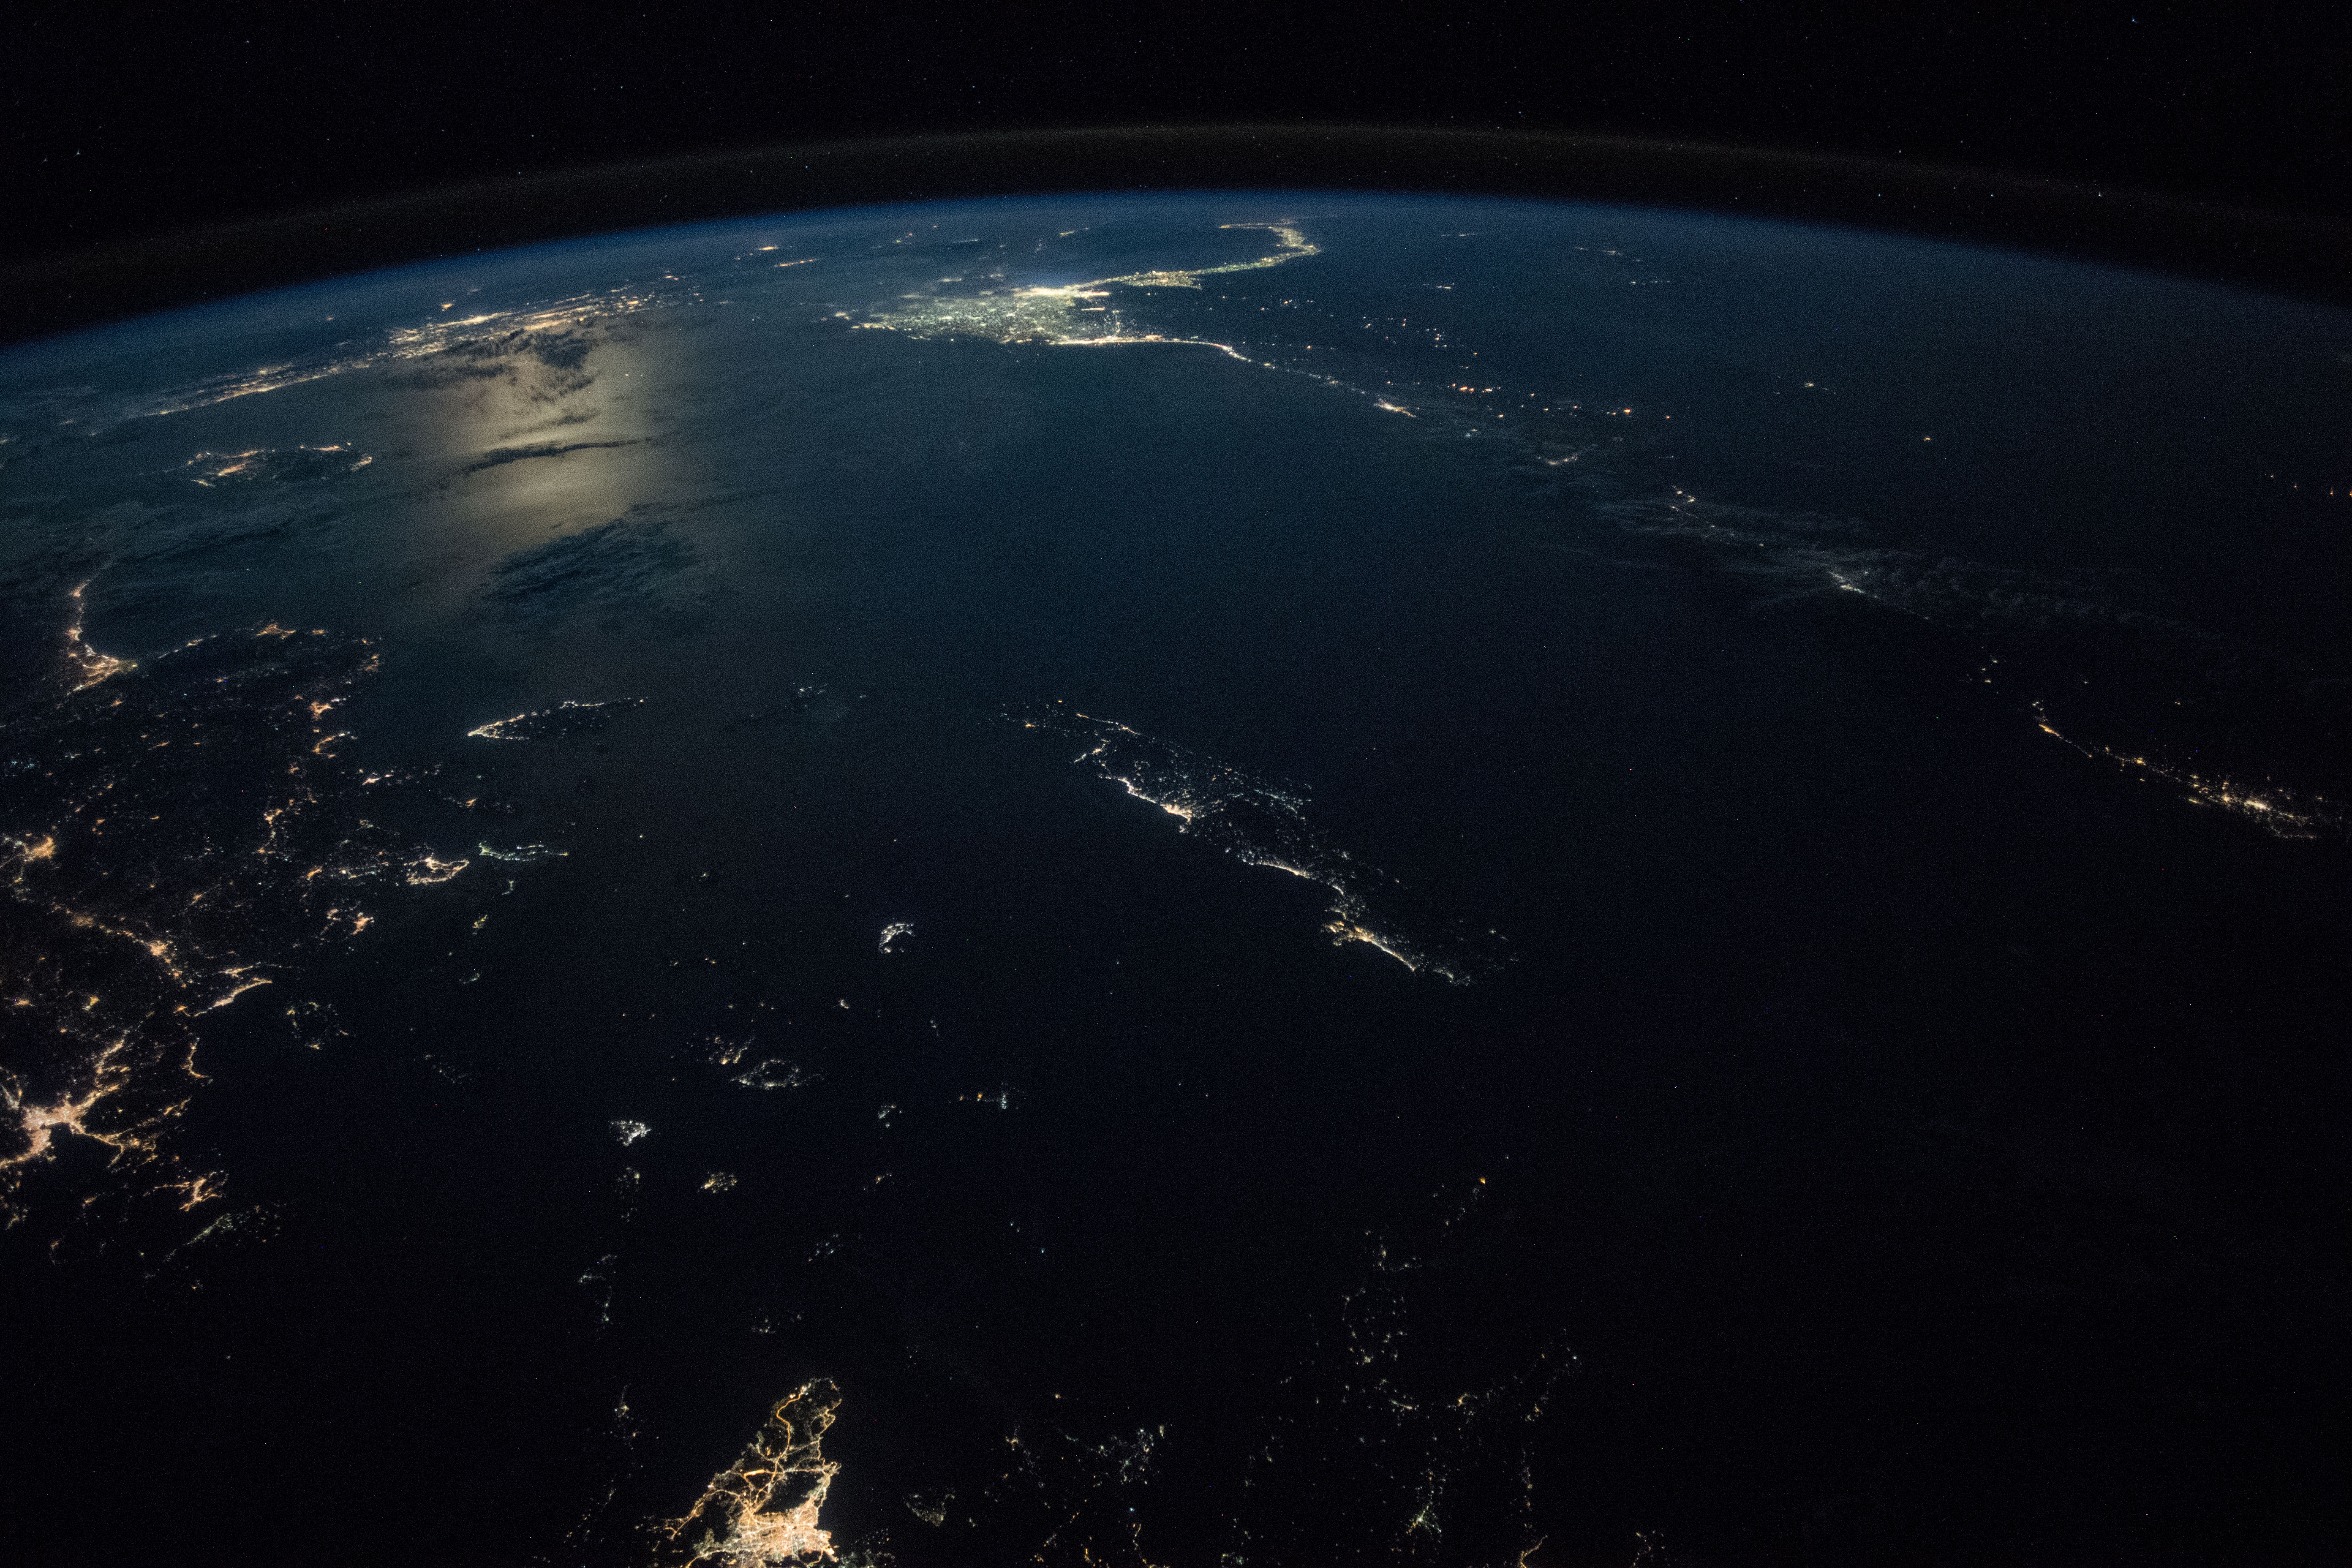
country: GREECE
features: CRETE ISLAND, KOS ISLAND, RHODES ISLAND, RHODES BASIN, STRABO TRENCH, PLINY TRENCH, KARPATHOS ISLAND, EGEO ISLANDS, AEGEAN SEA, CYPRUS, NIGHT, EARTH LIMB
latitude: 35.2
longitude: 25.4
